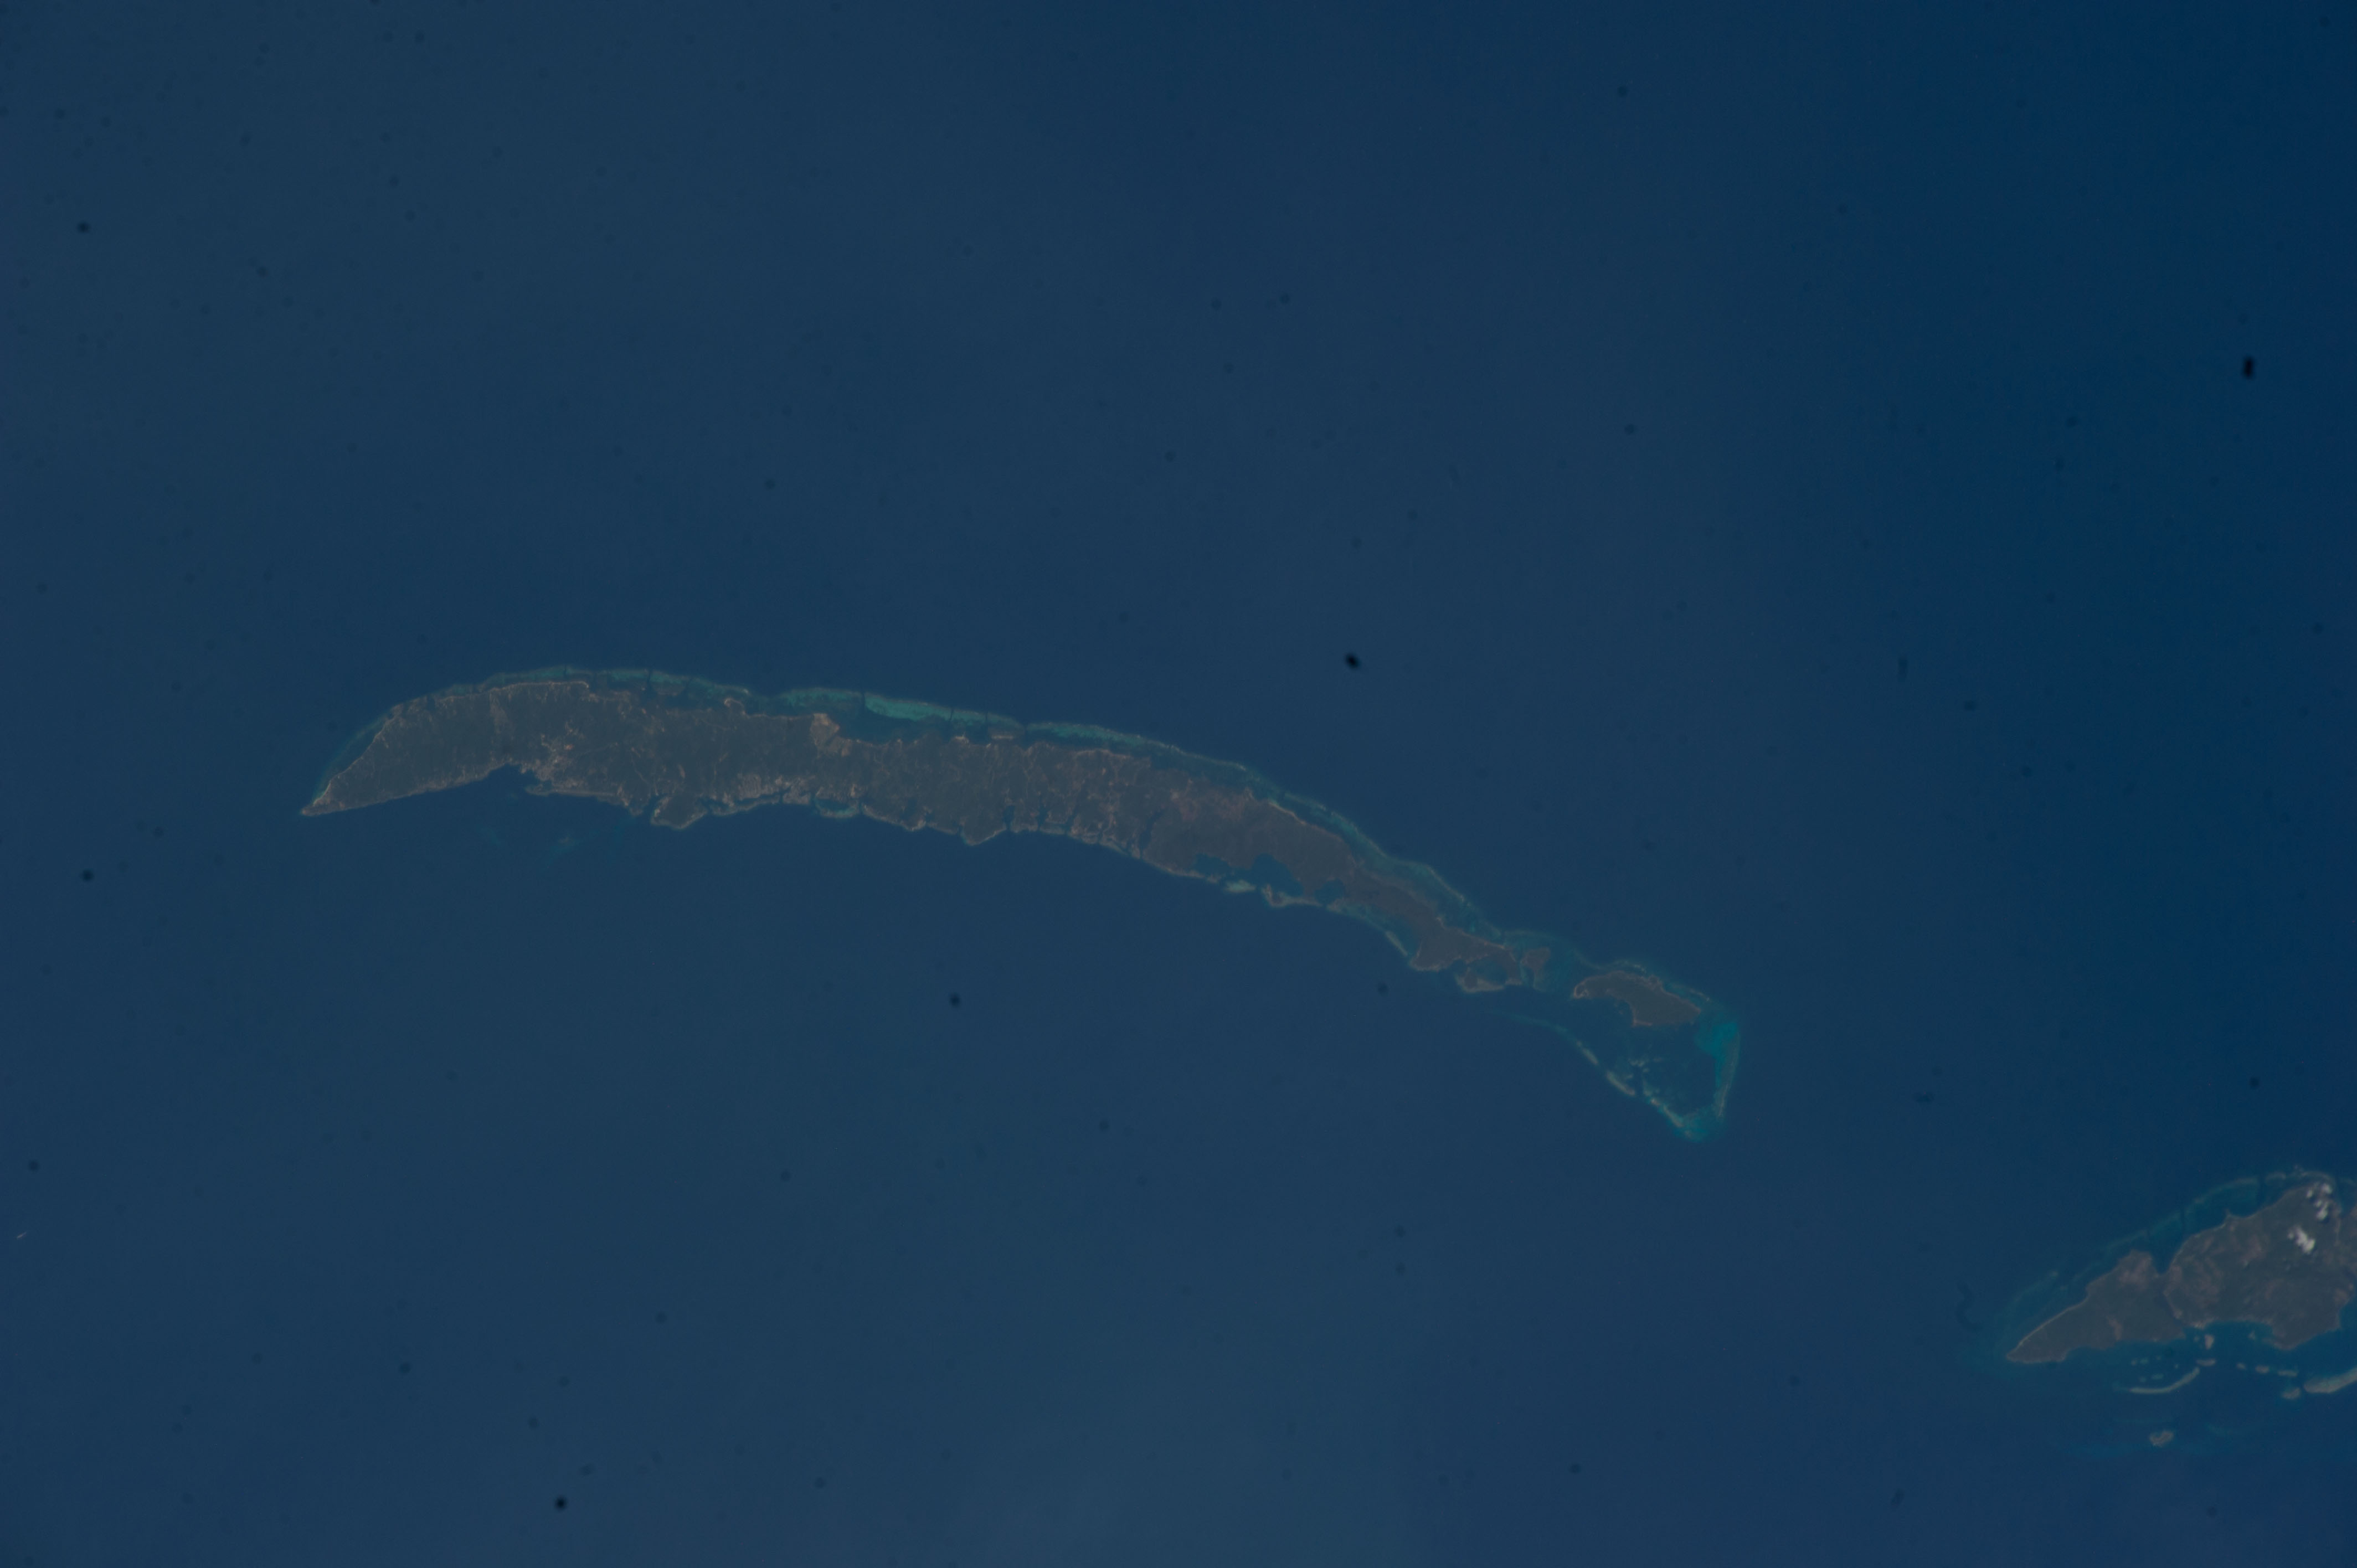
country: HONDURAS
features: ROATAN ISLAND, GUANAJA ISLAND, CARIBBEAN SEA
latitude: 16.4
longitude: -86.3
